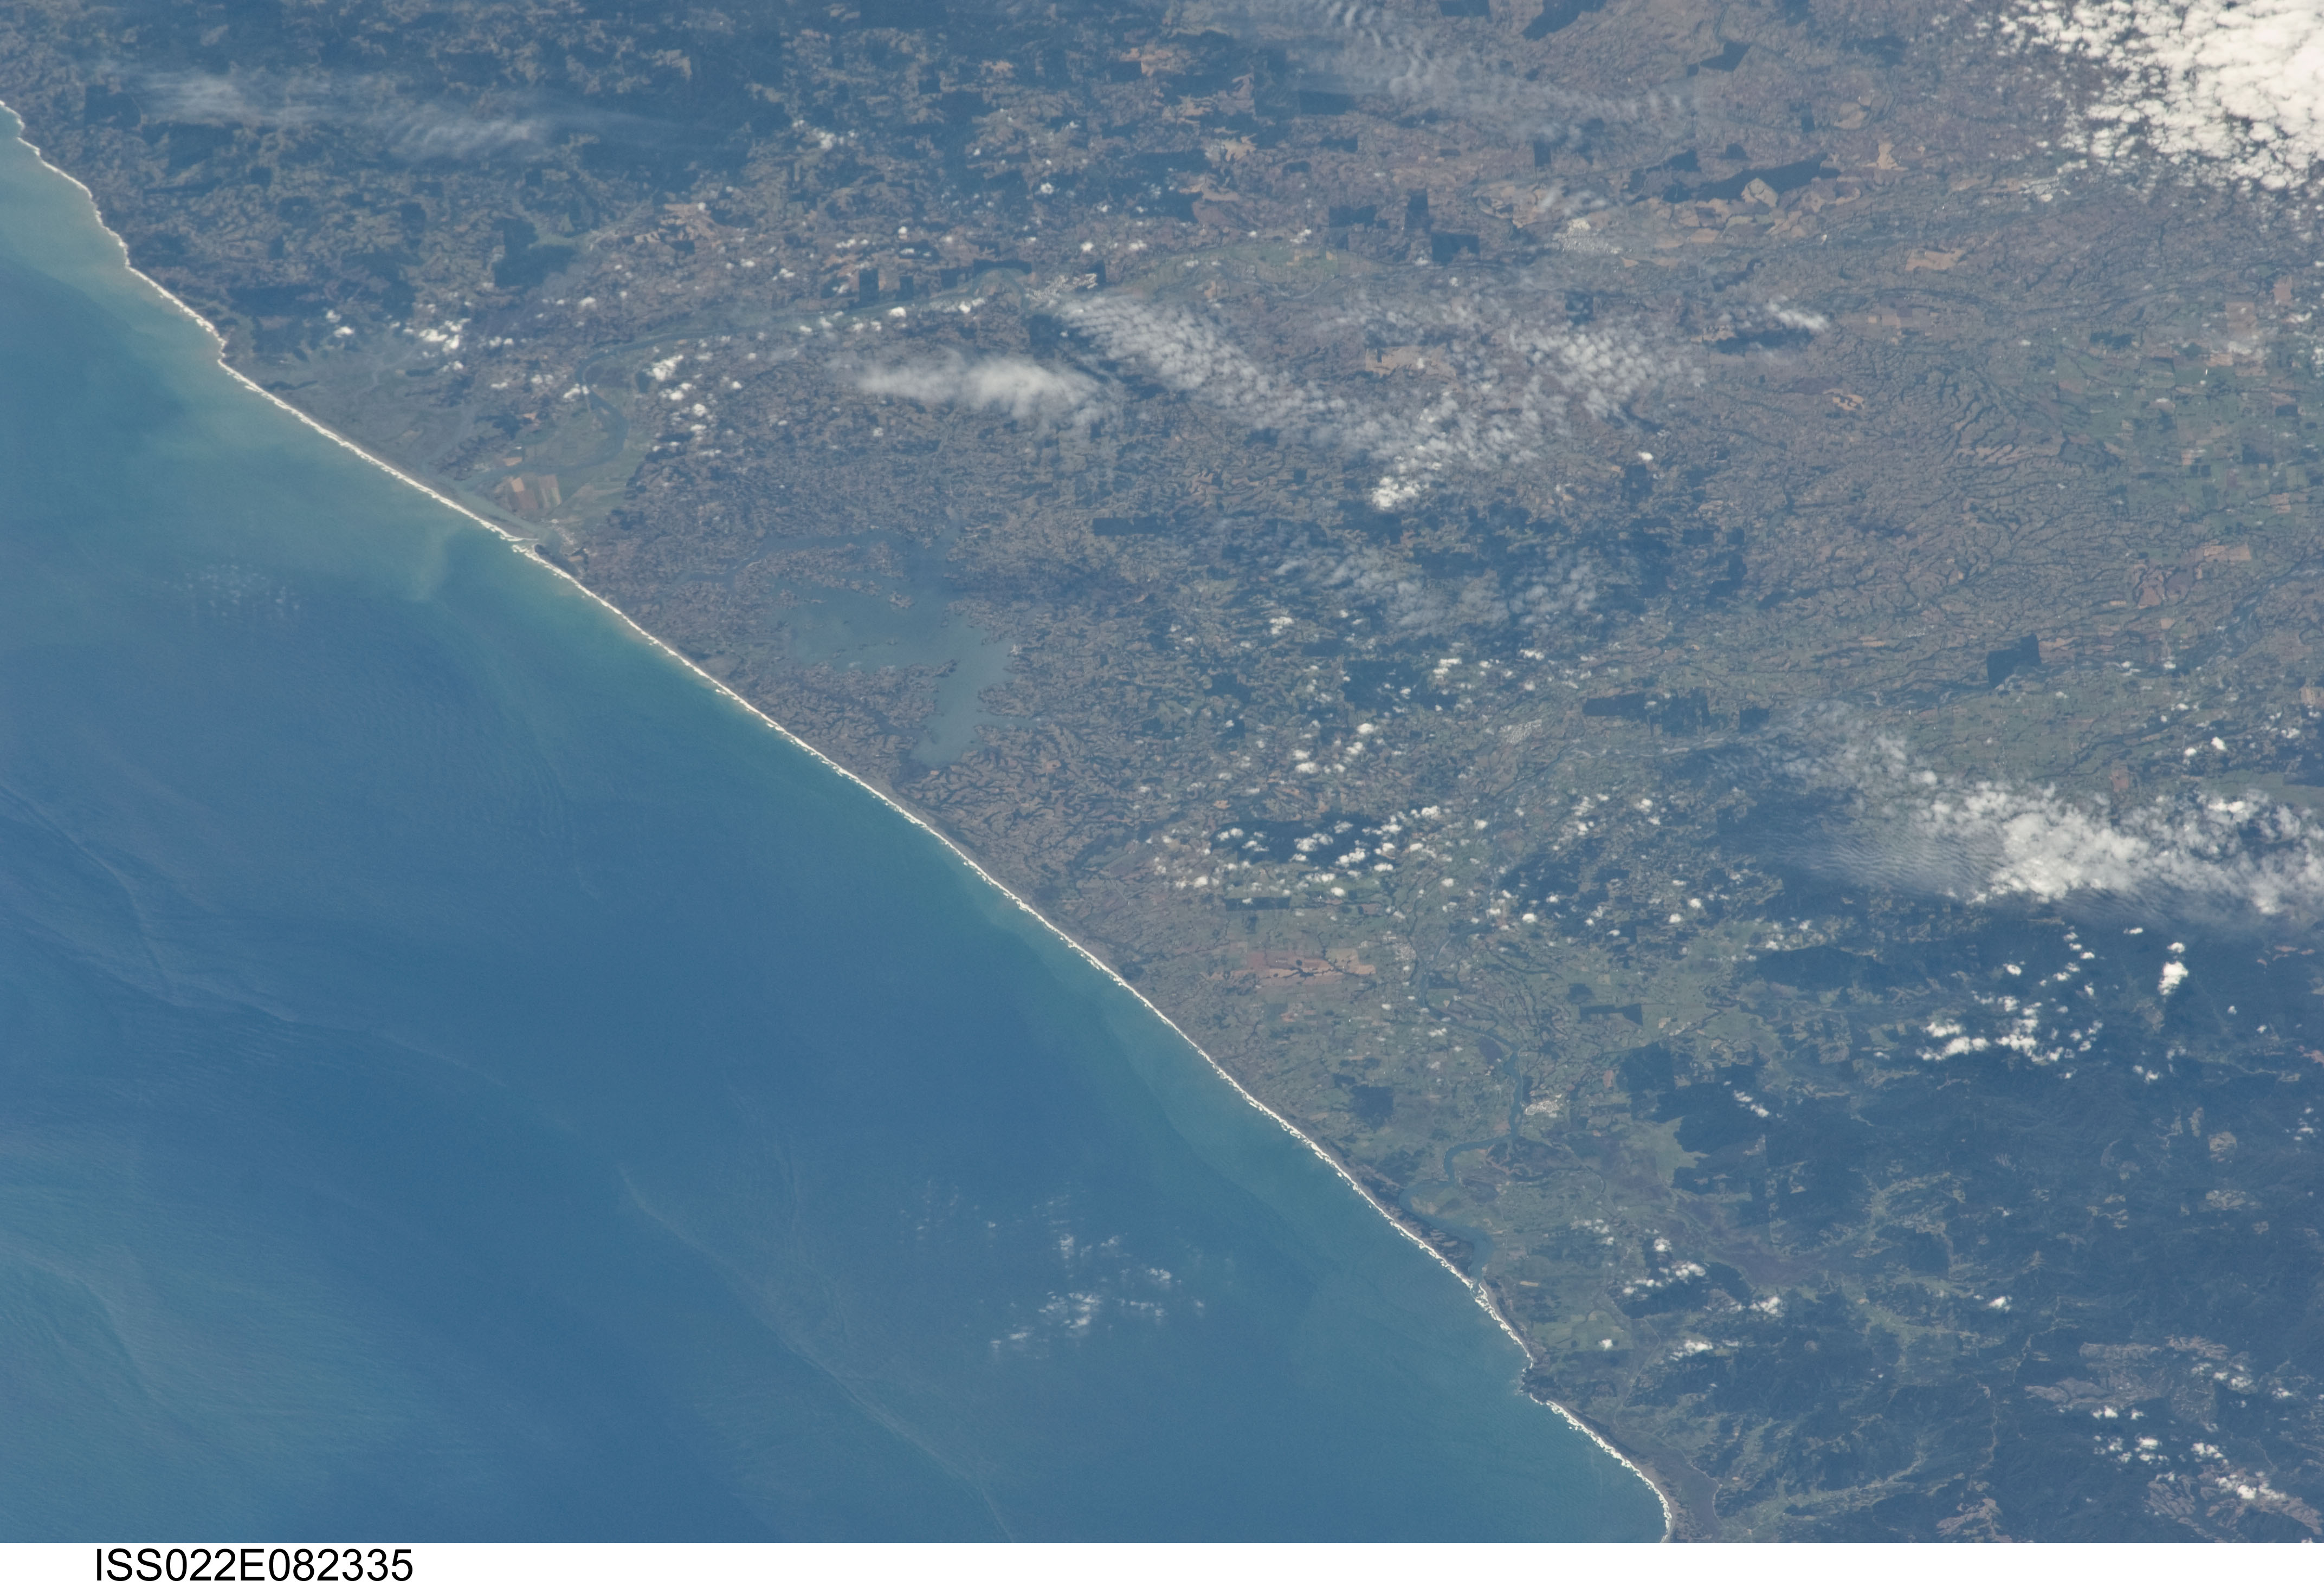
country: CHILE
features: COAST, L. DEL BUDI, IMPERIAL R., AGR., FOR.
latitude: -39.0
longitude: -73.3
